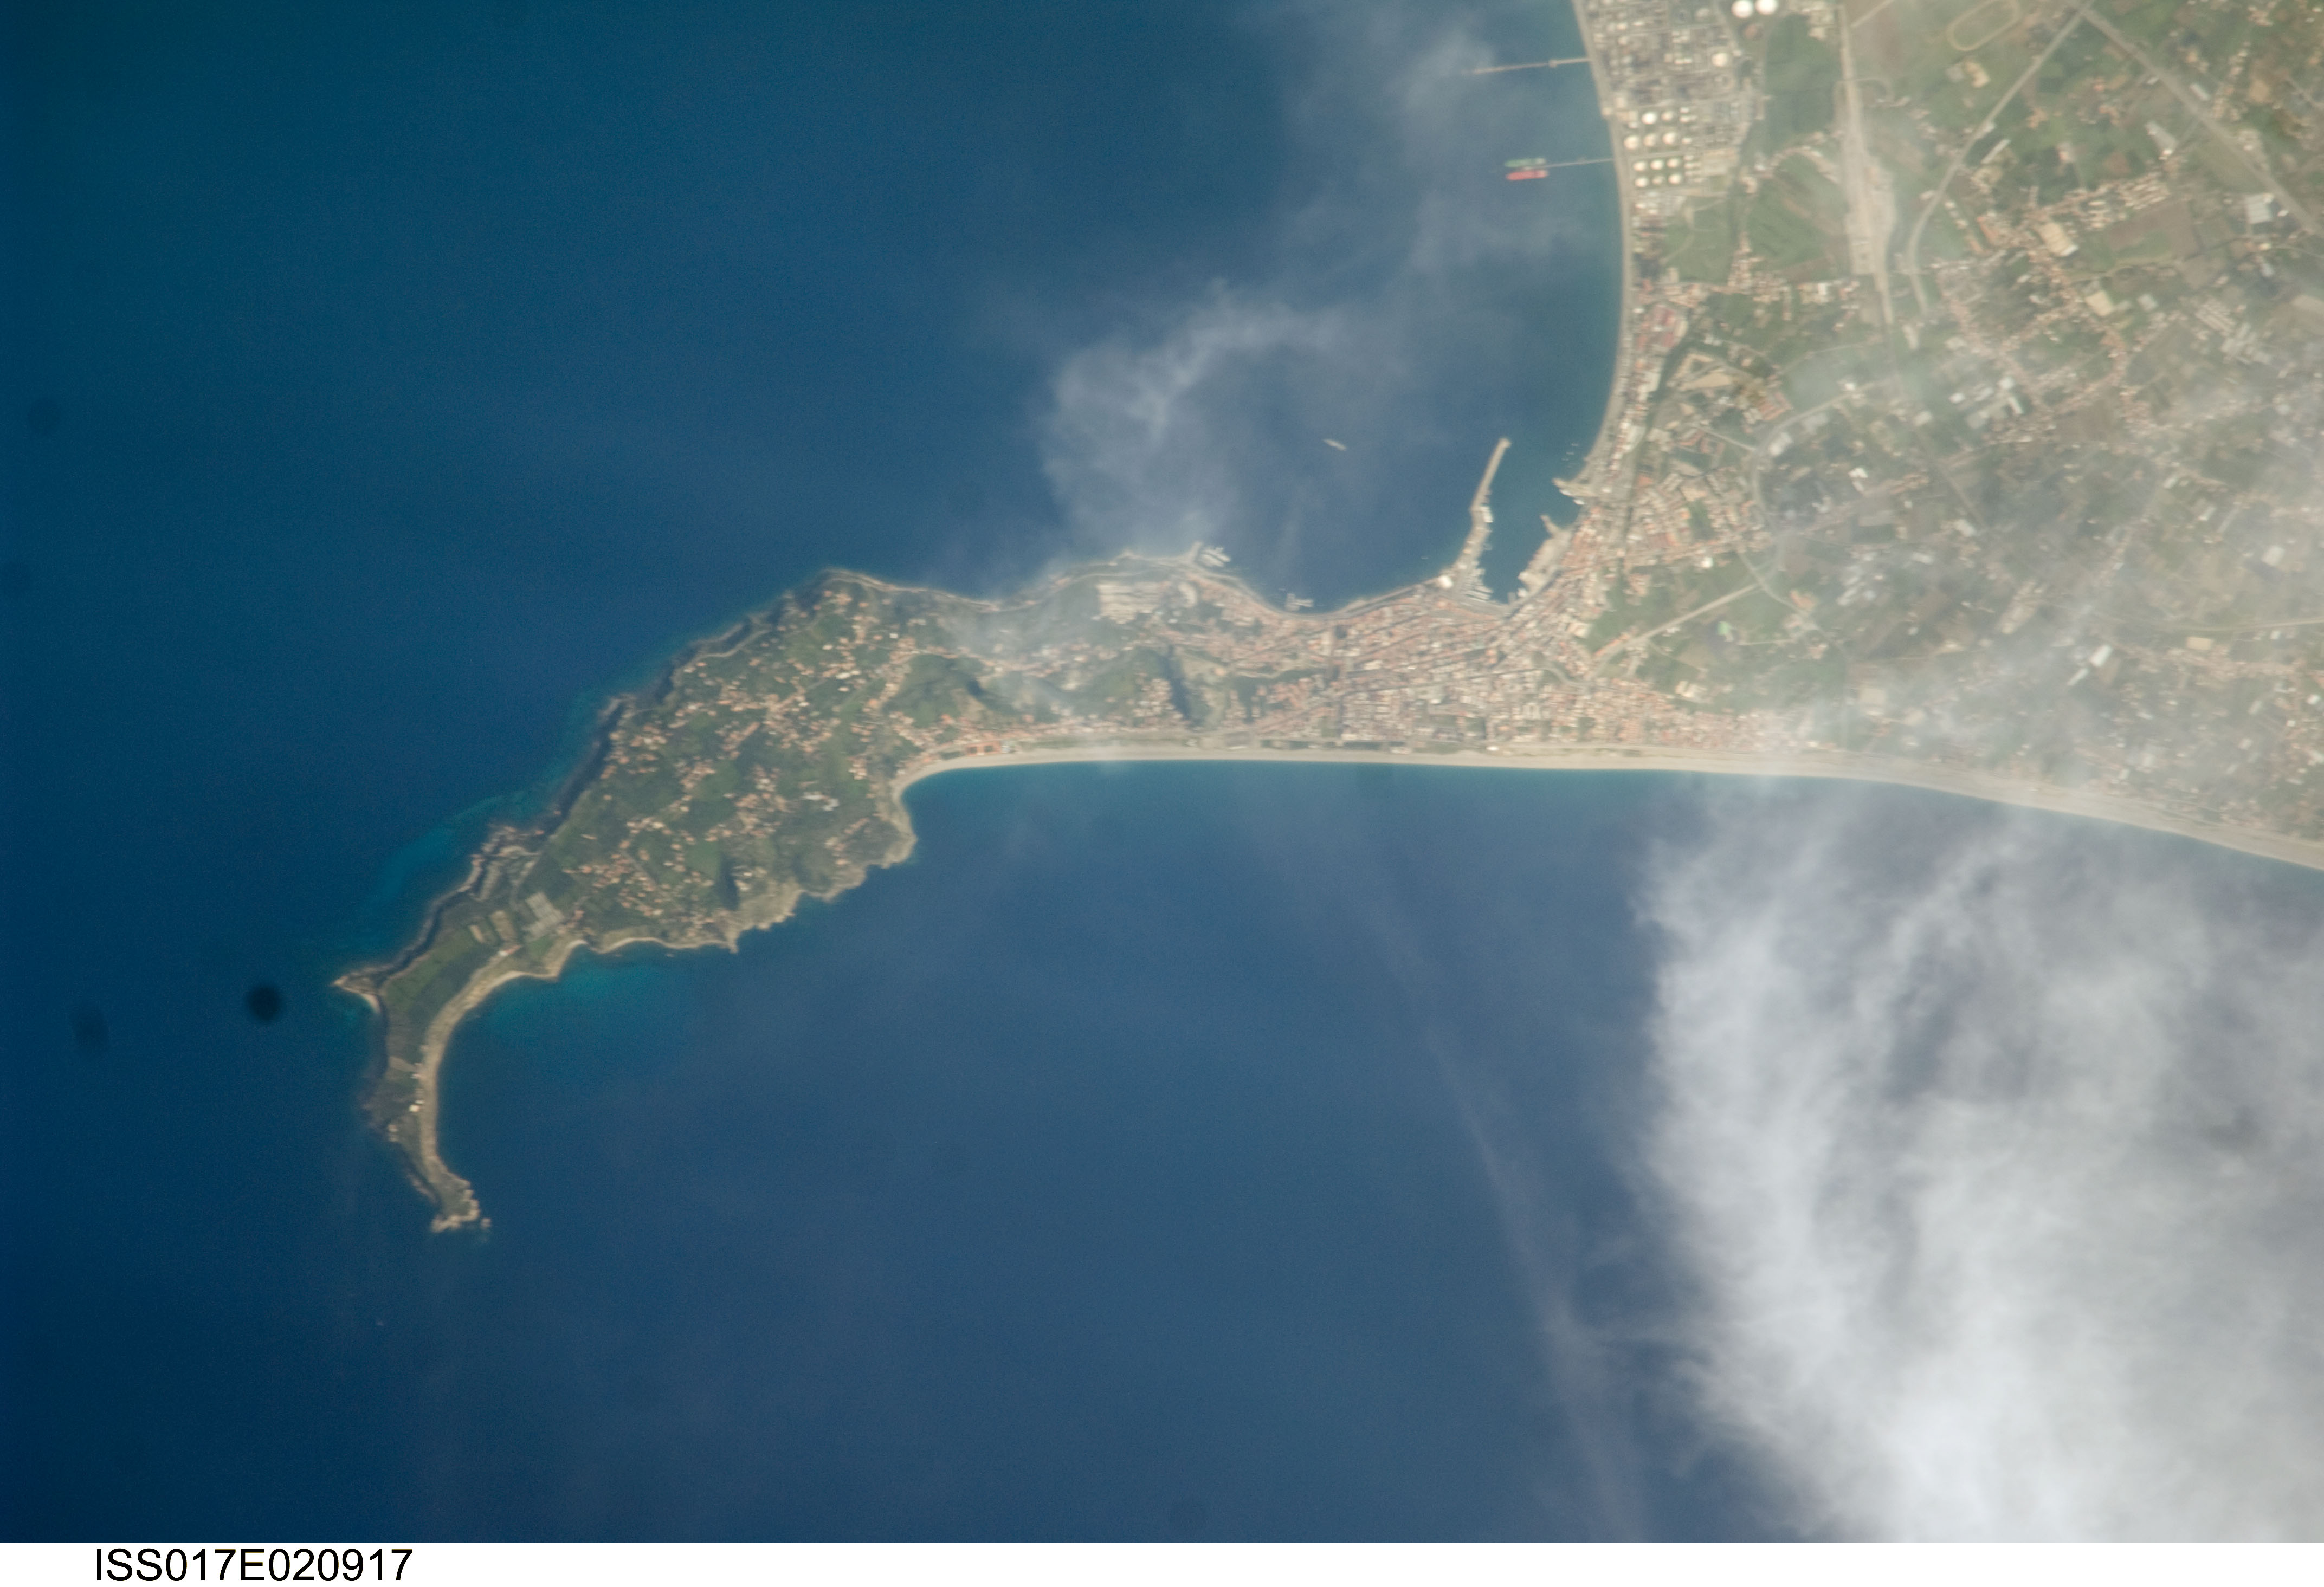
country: SICILY
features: C. MILAZZO, MILAZZO, TYRRHENIAN SEA
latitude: 38.2
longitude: 15.2
